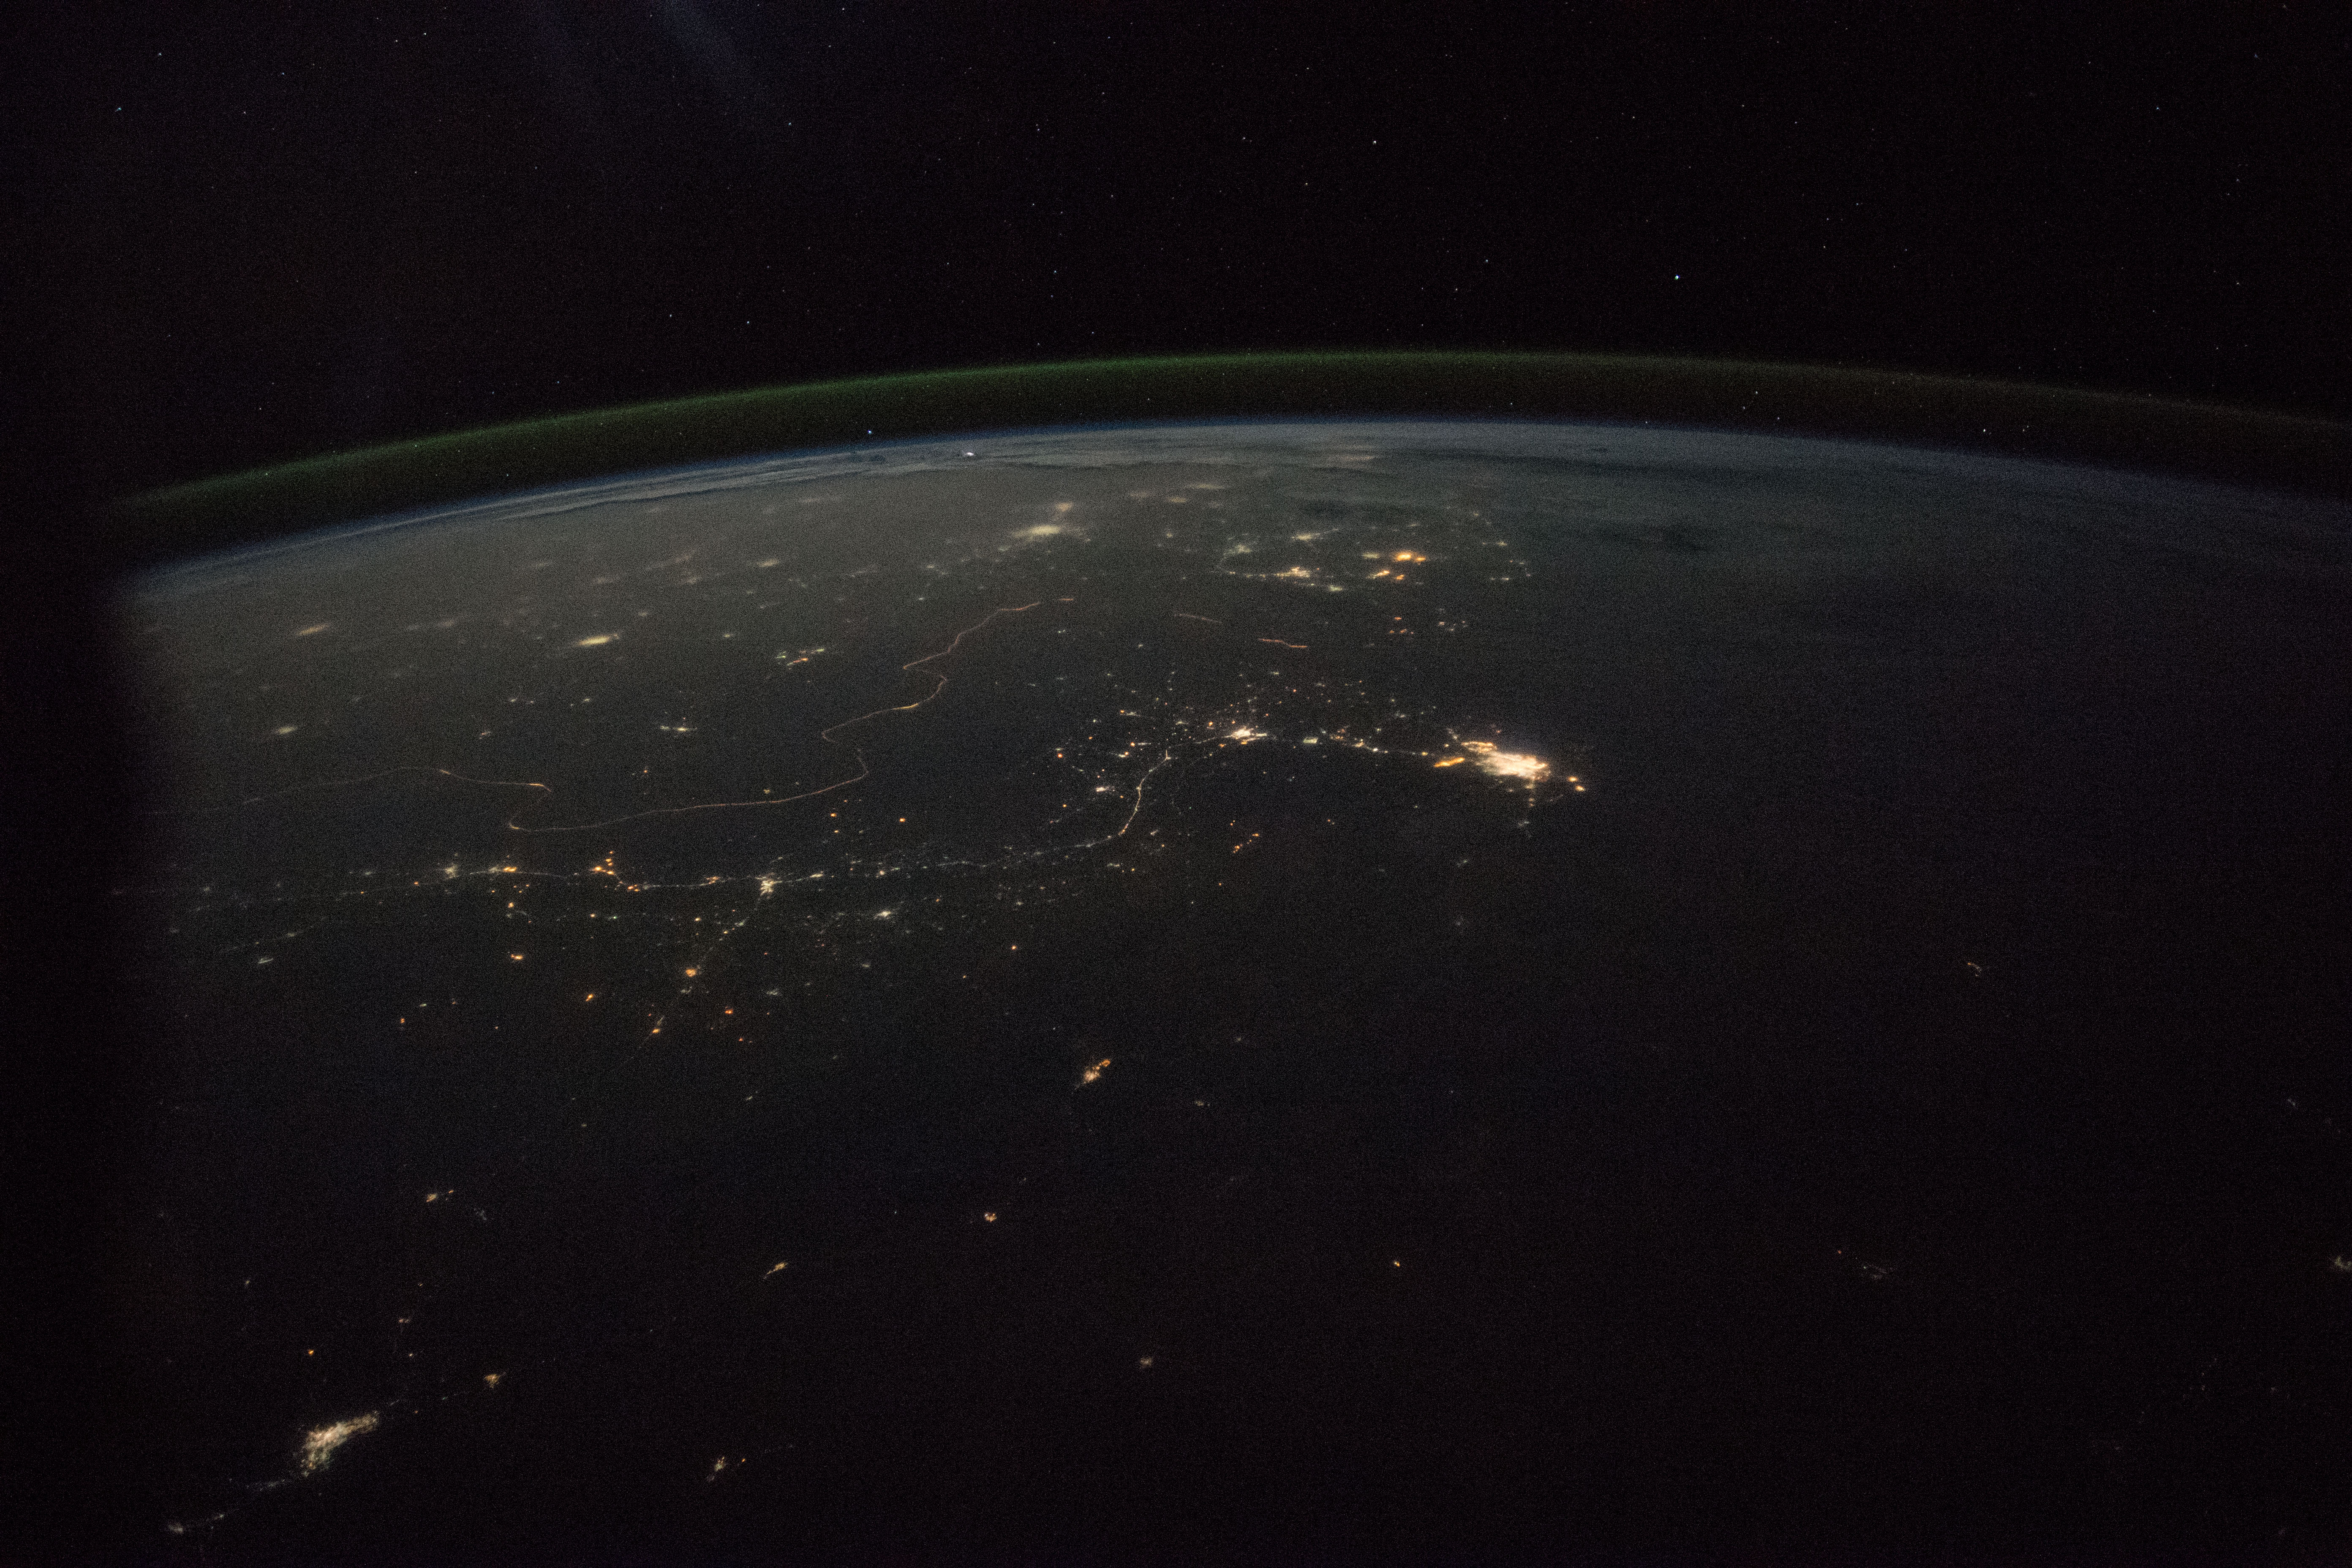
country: PAKISTAN
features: DARK EARTHOBS, KARACHI, HYDERABAD, INDUS RIVER DELTA
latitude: 25.0
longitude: 68.5
